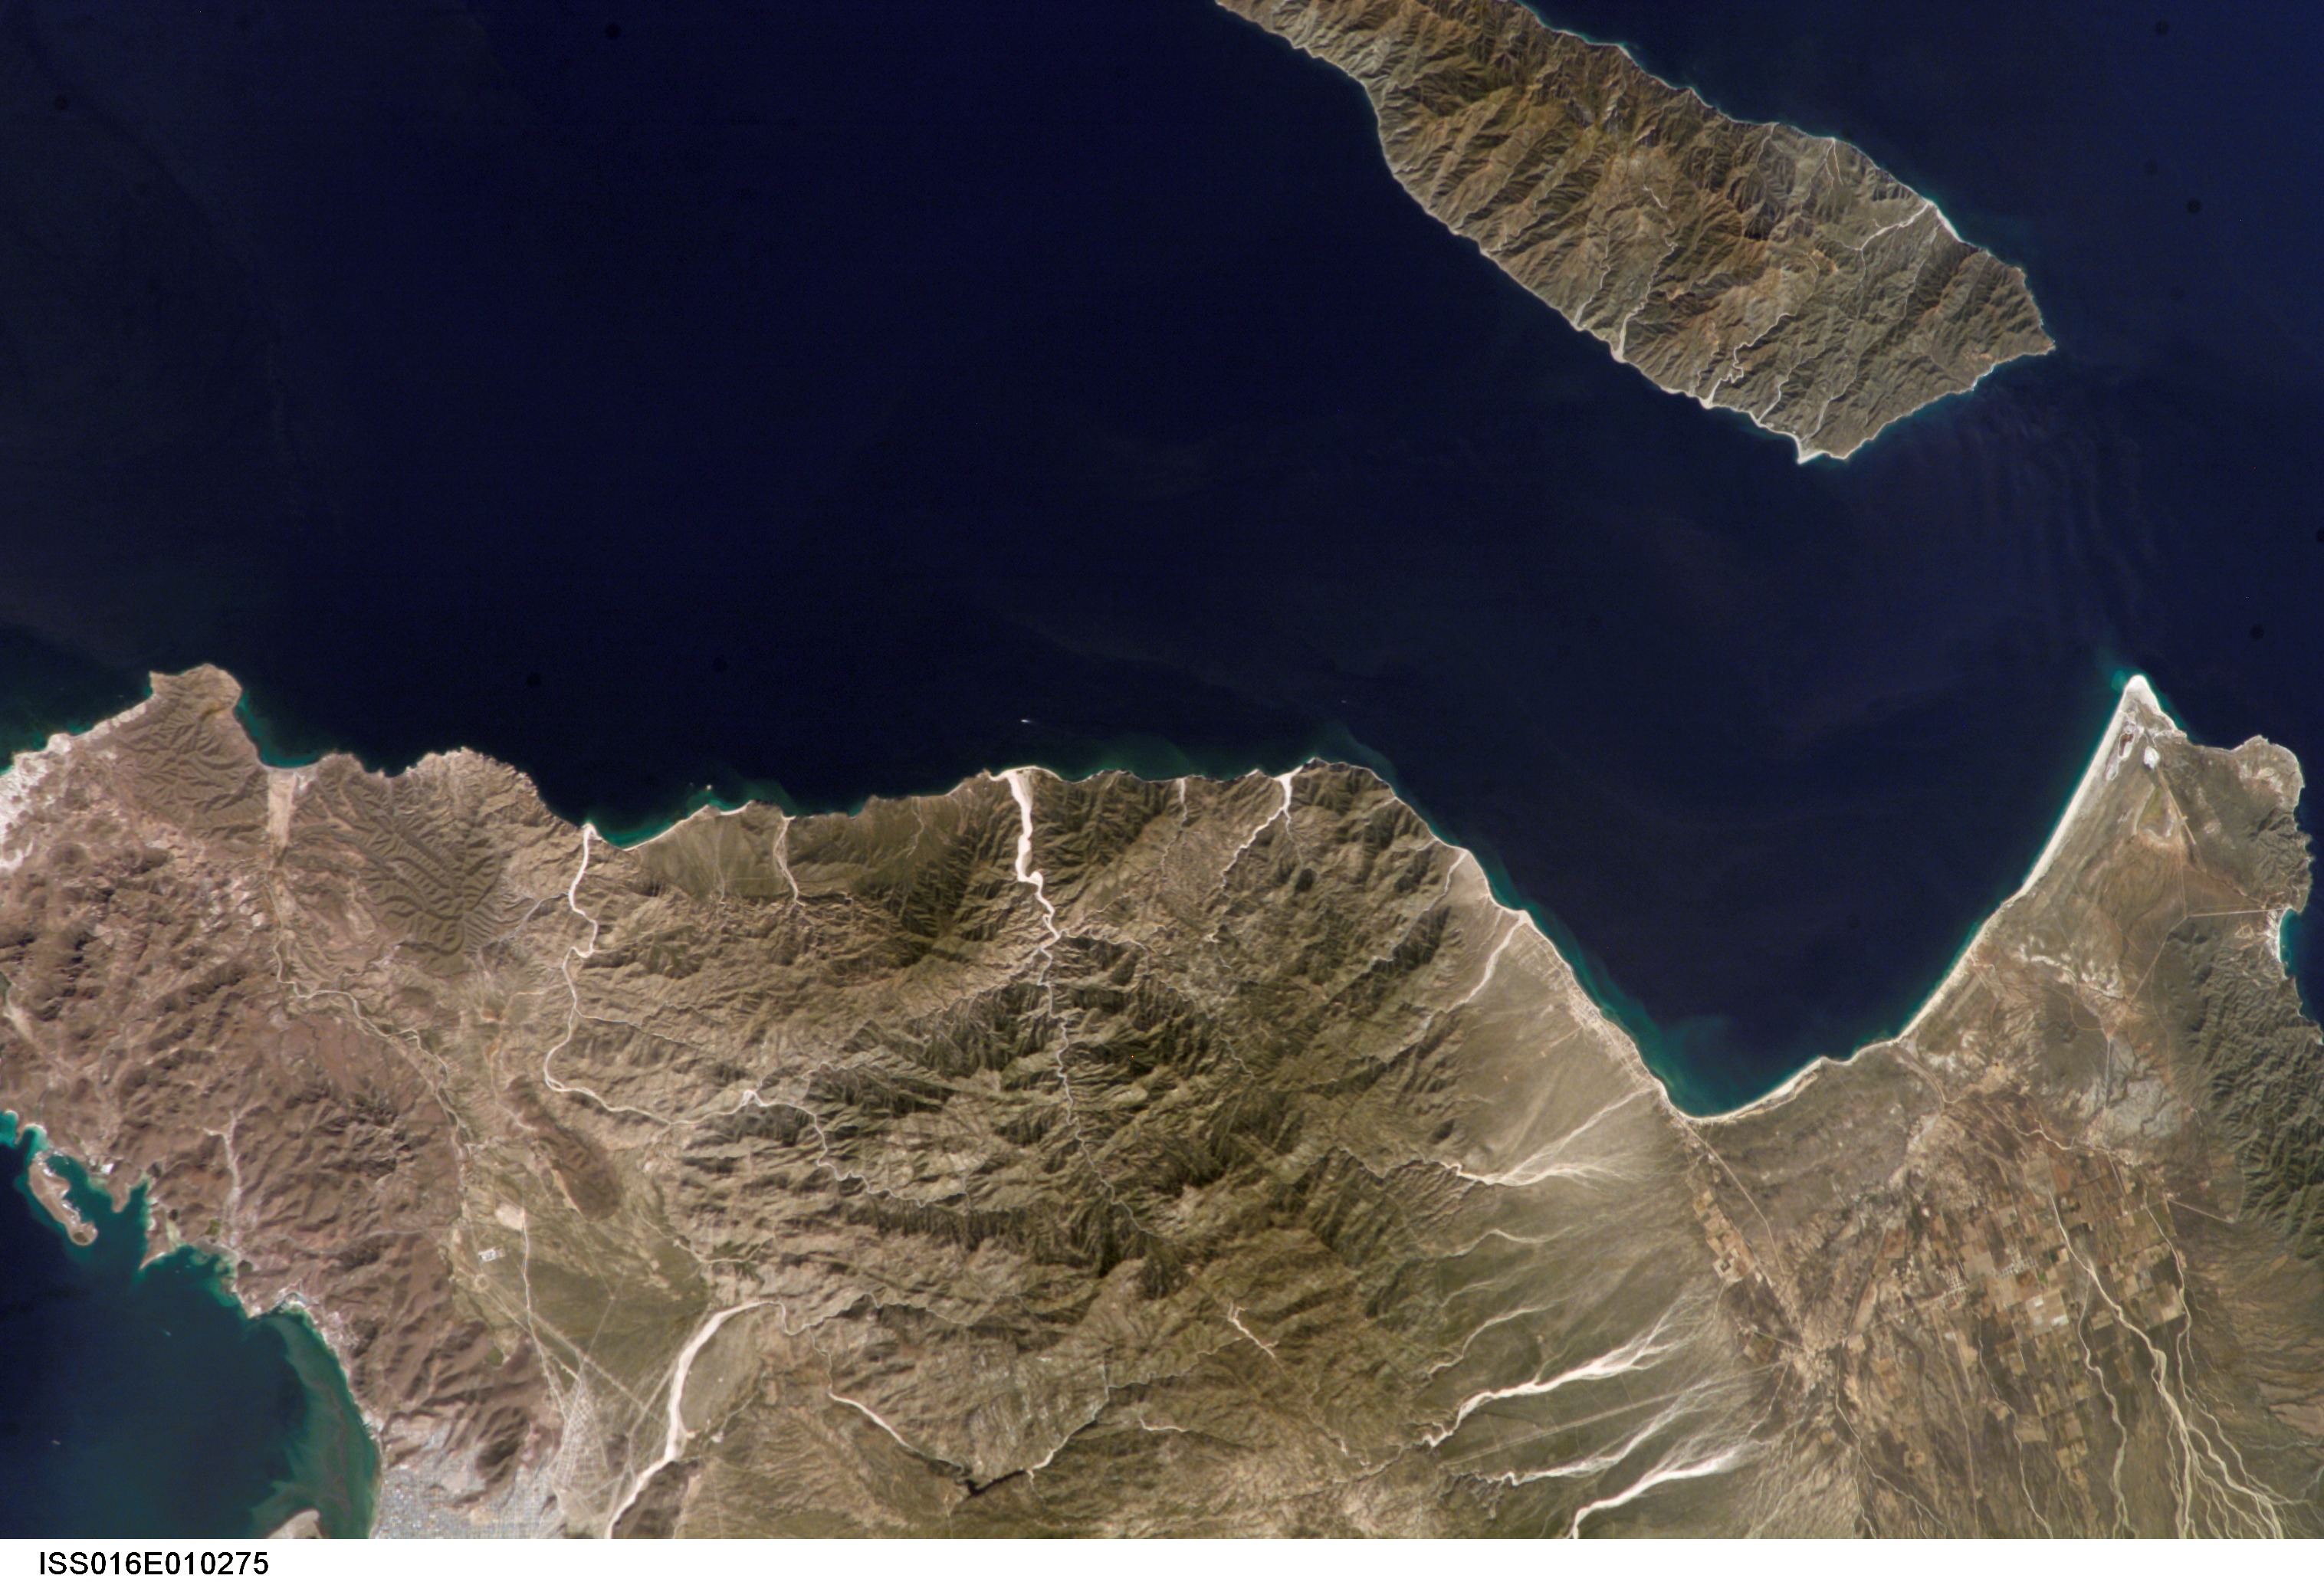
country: MEXICO
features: LA CRUCES, LA VENTANA B., COAST
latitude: 24.0
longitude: -110.0
